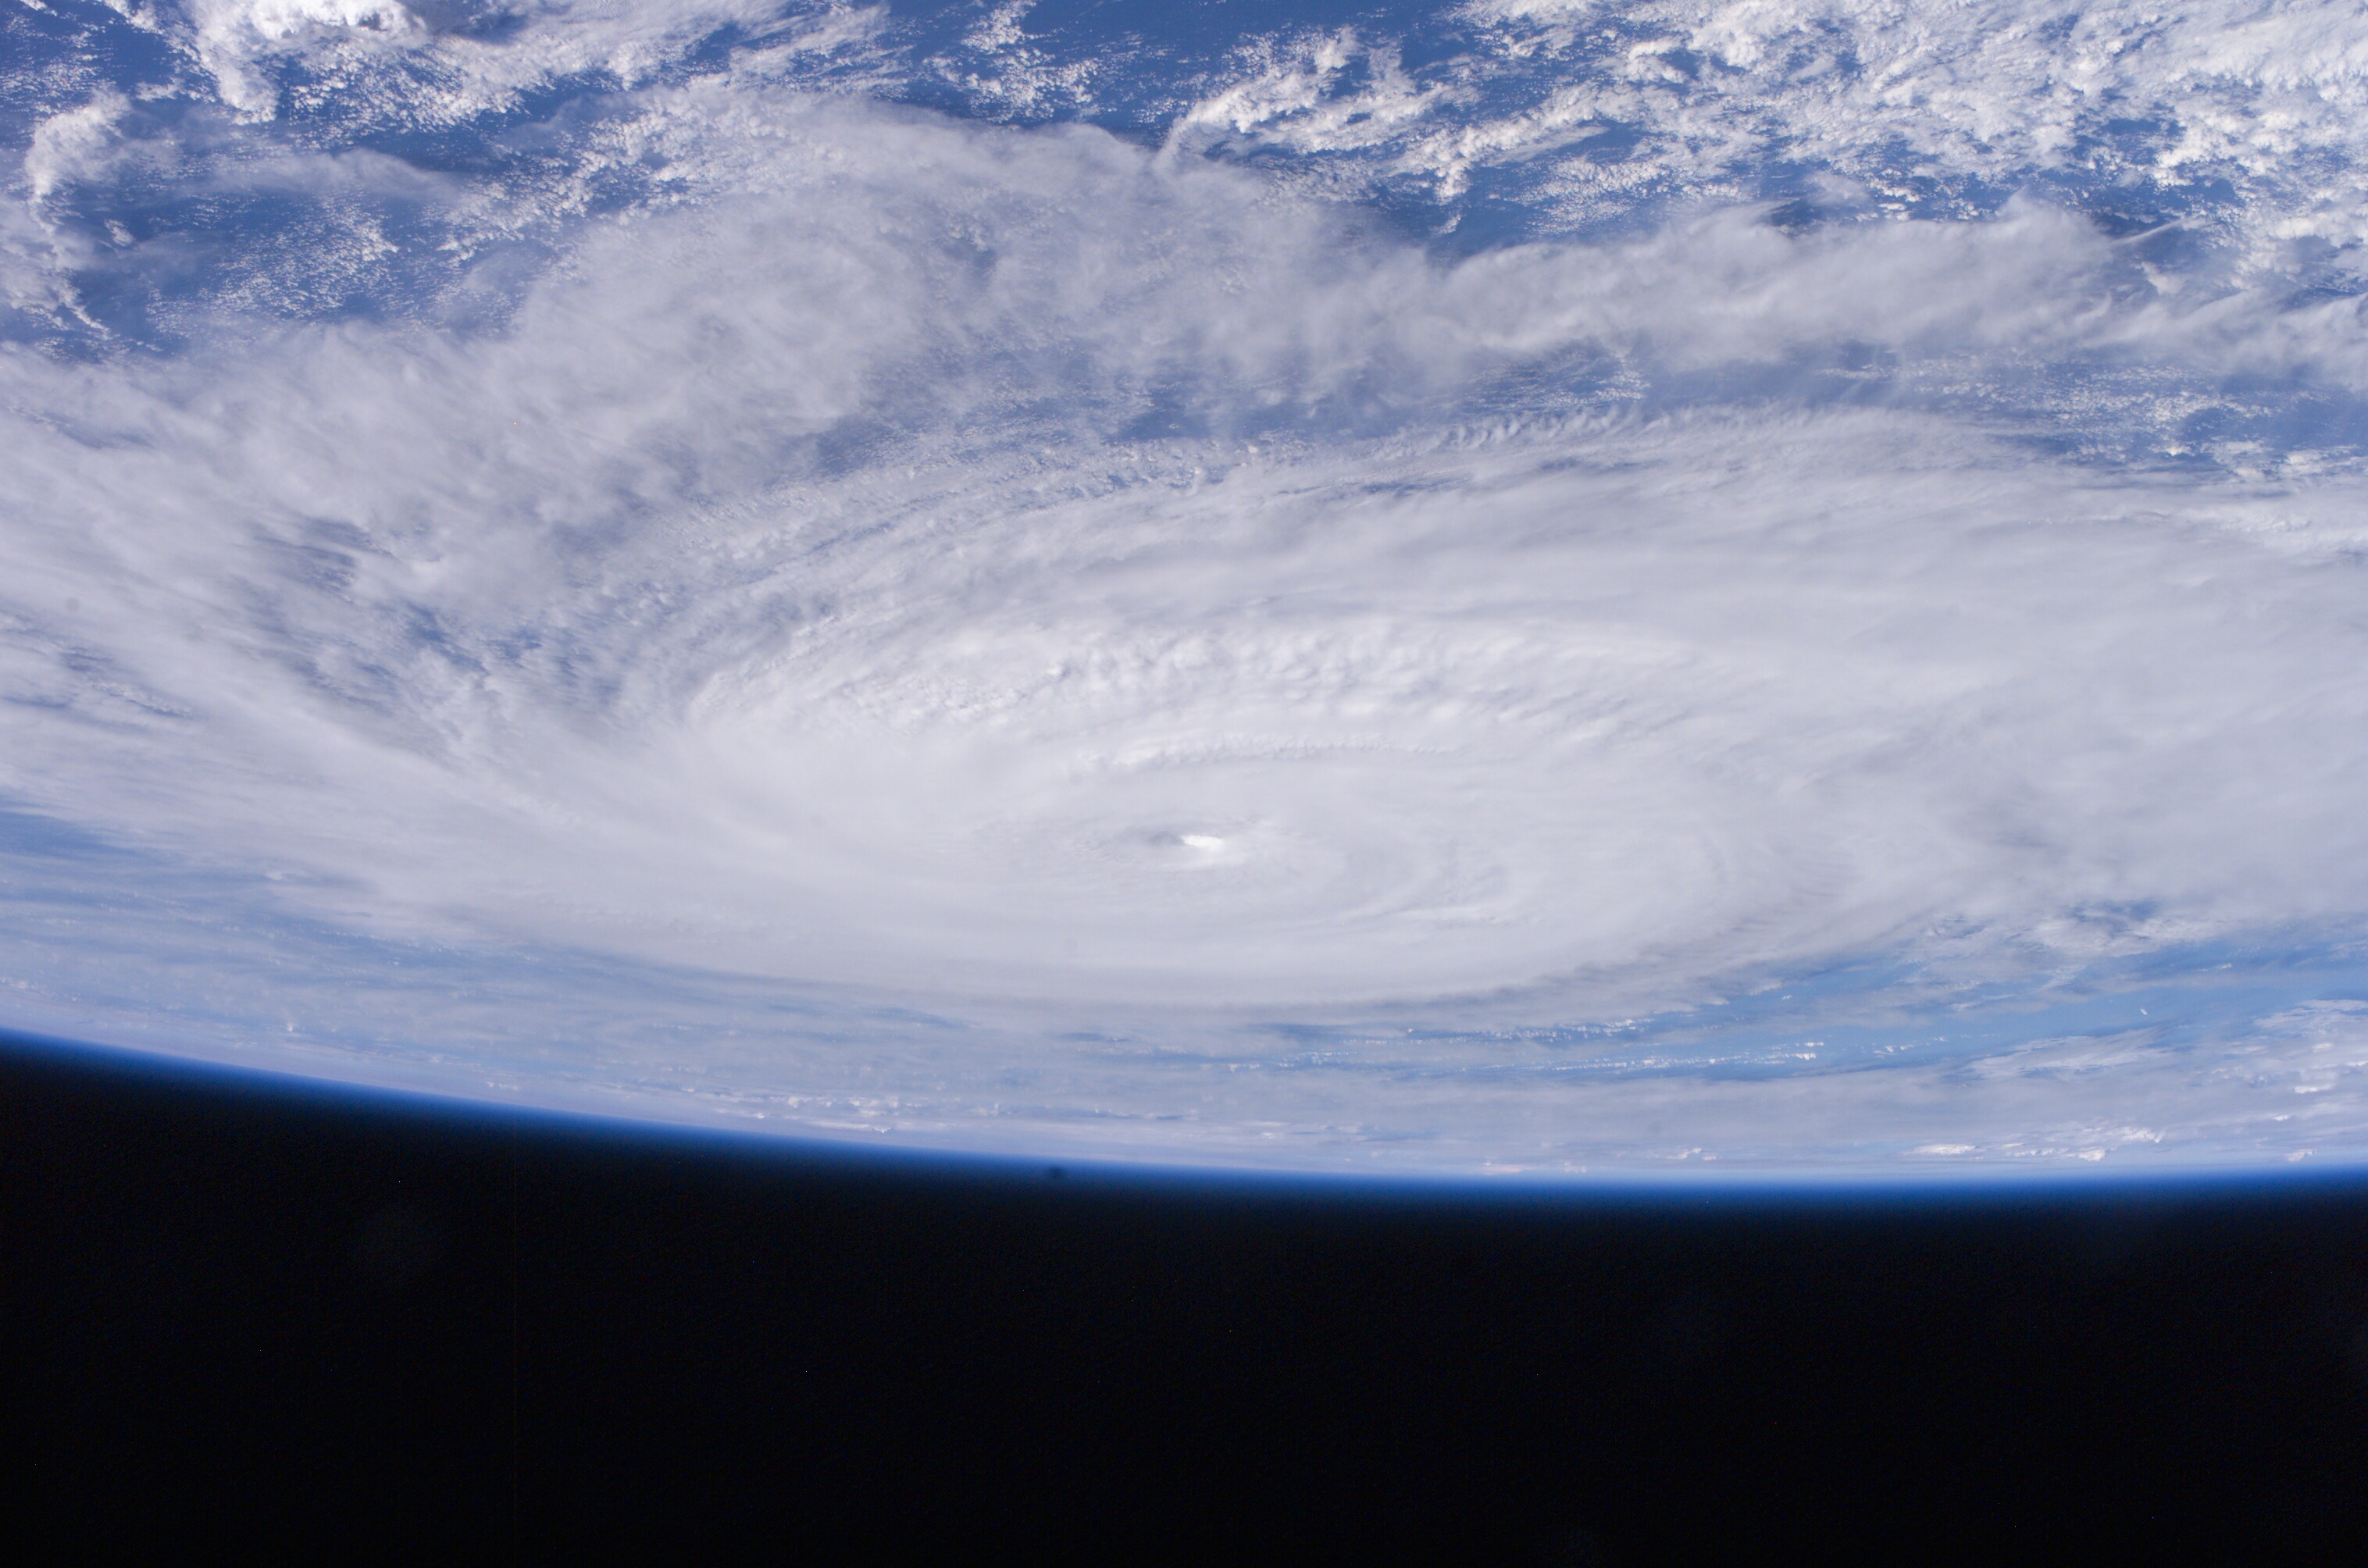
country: PACIFIC OCEAN
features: PAN-TYPHOON LONGWANG, BANDS
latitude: 22.0
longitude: 135.0
